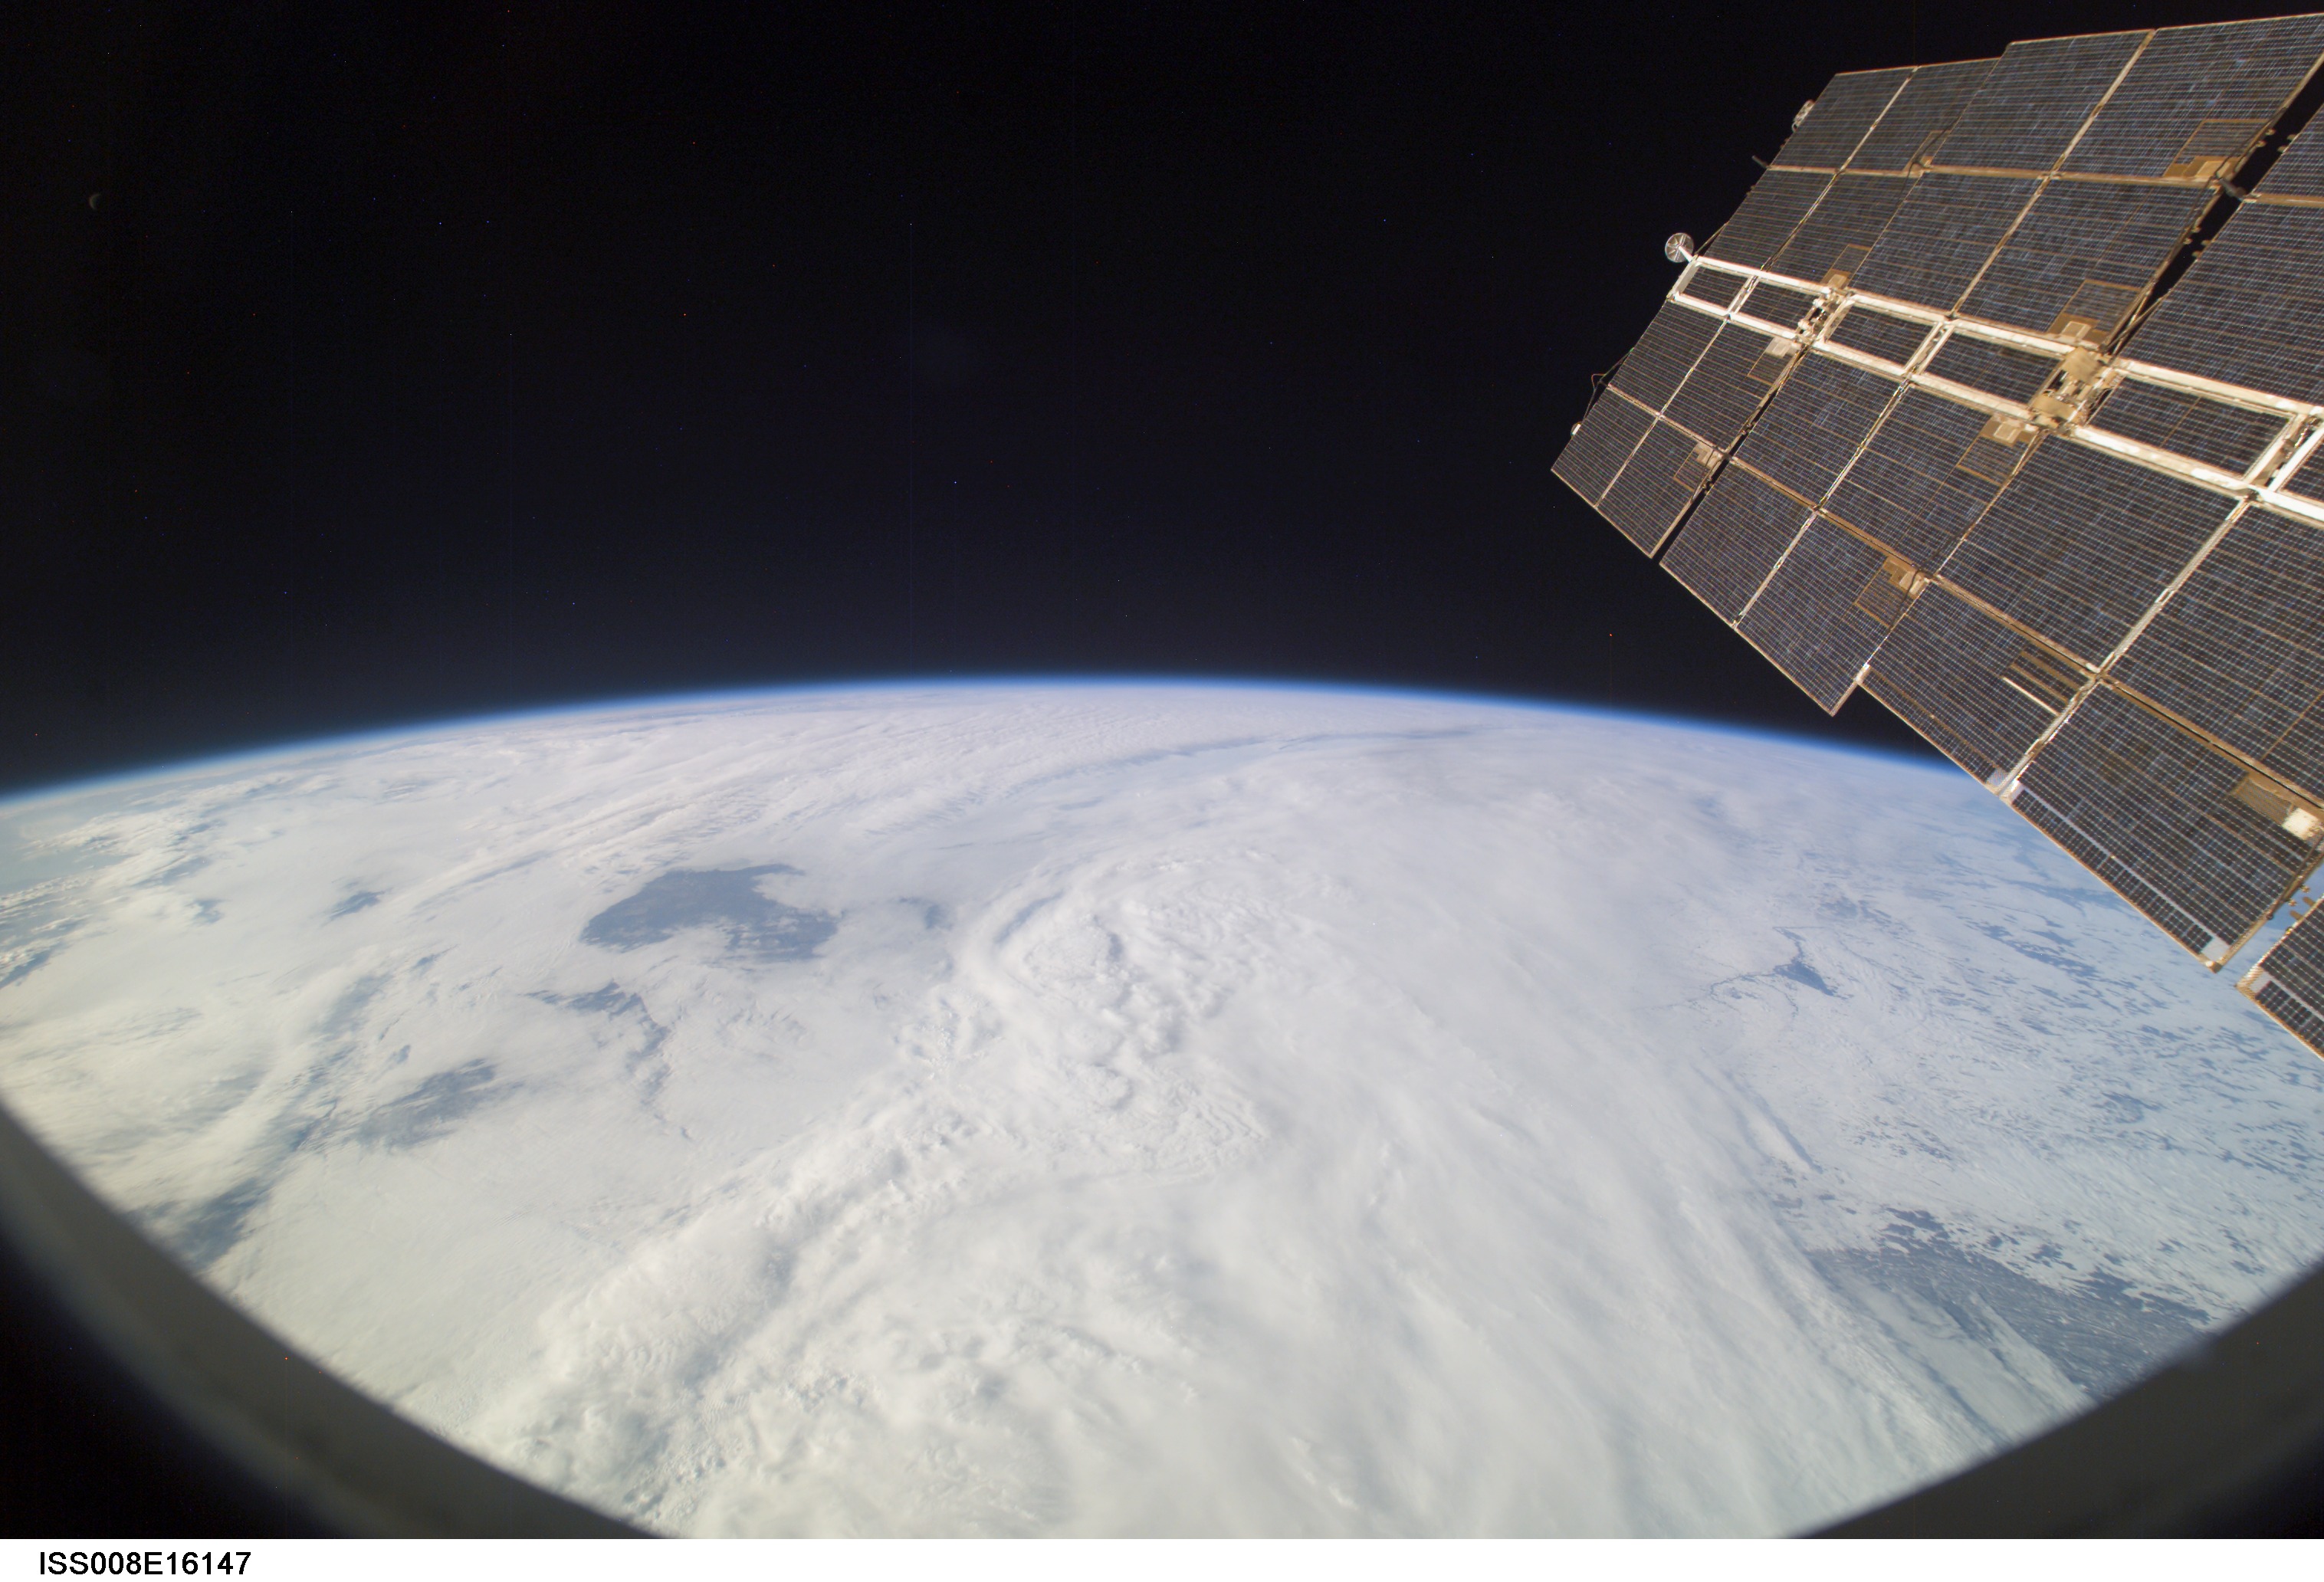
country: KAZAKHSTAN
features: URAL MTS., ATMOSPHERIC LIMB
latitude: 50.0
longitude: 56.5
